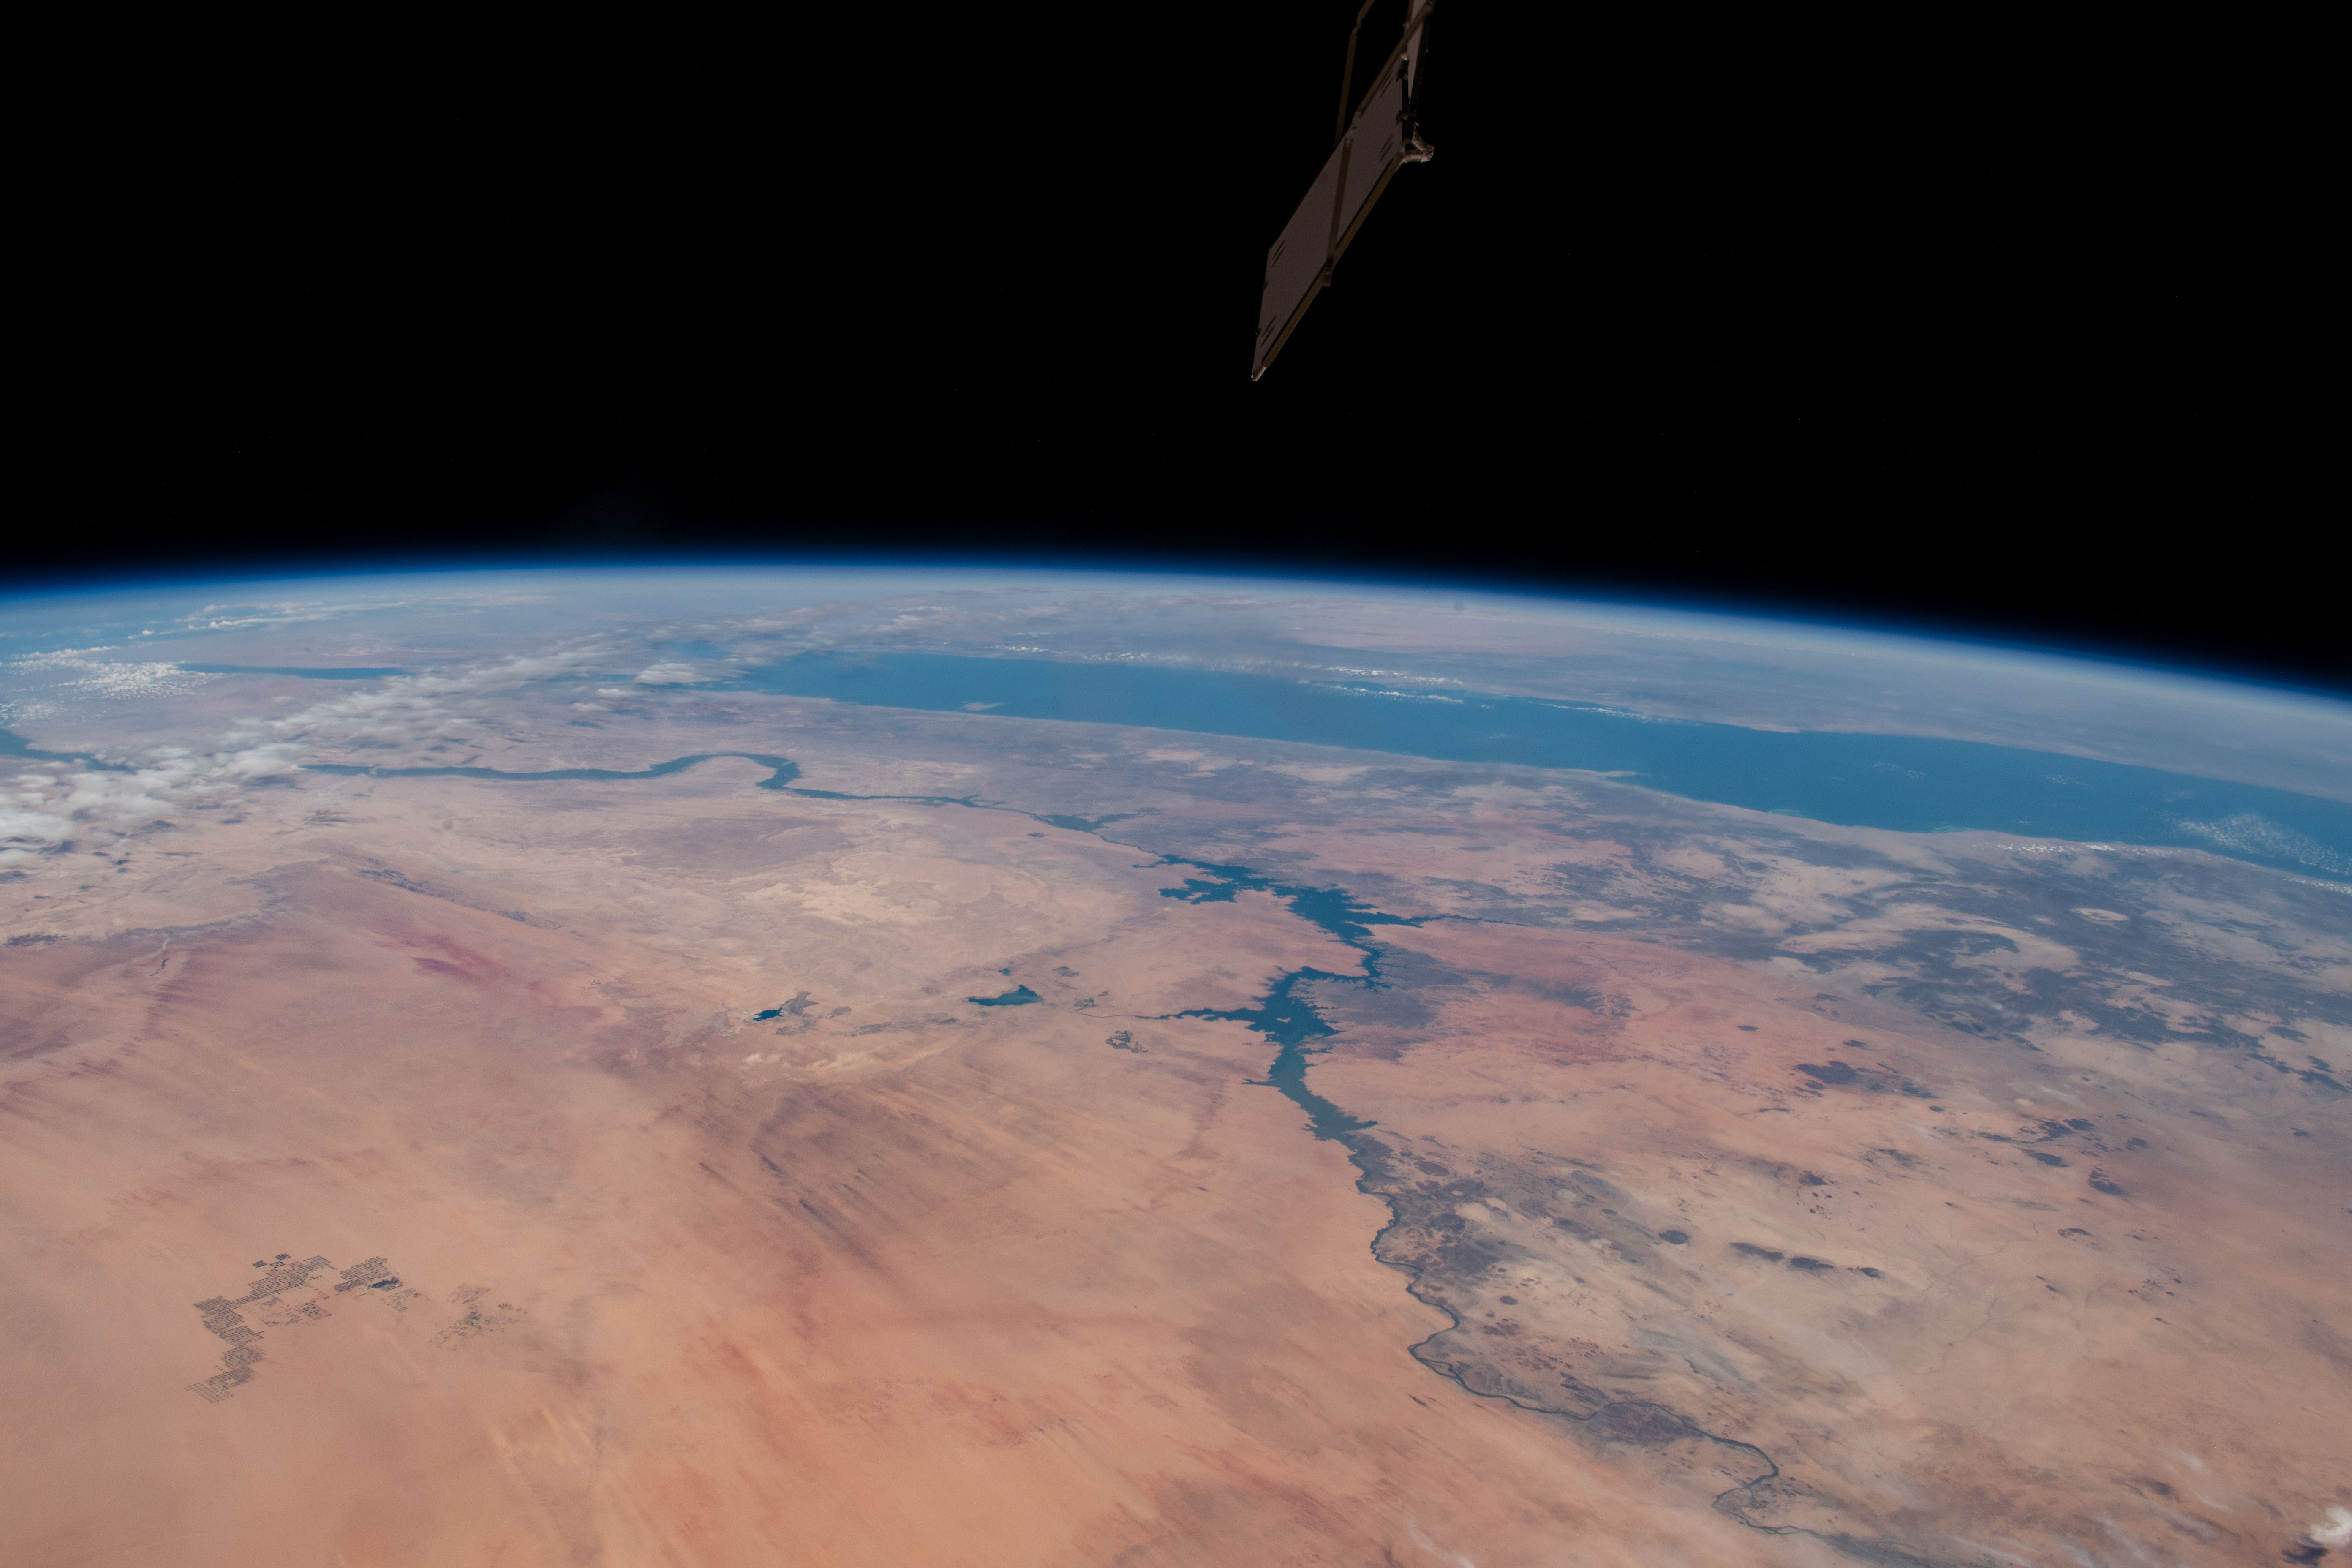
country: EGYPT
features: RED SEA, NILE RIVER, NUBIAN DESERT, LAKE NASSER
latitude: 25.0
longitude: 34.5
